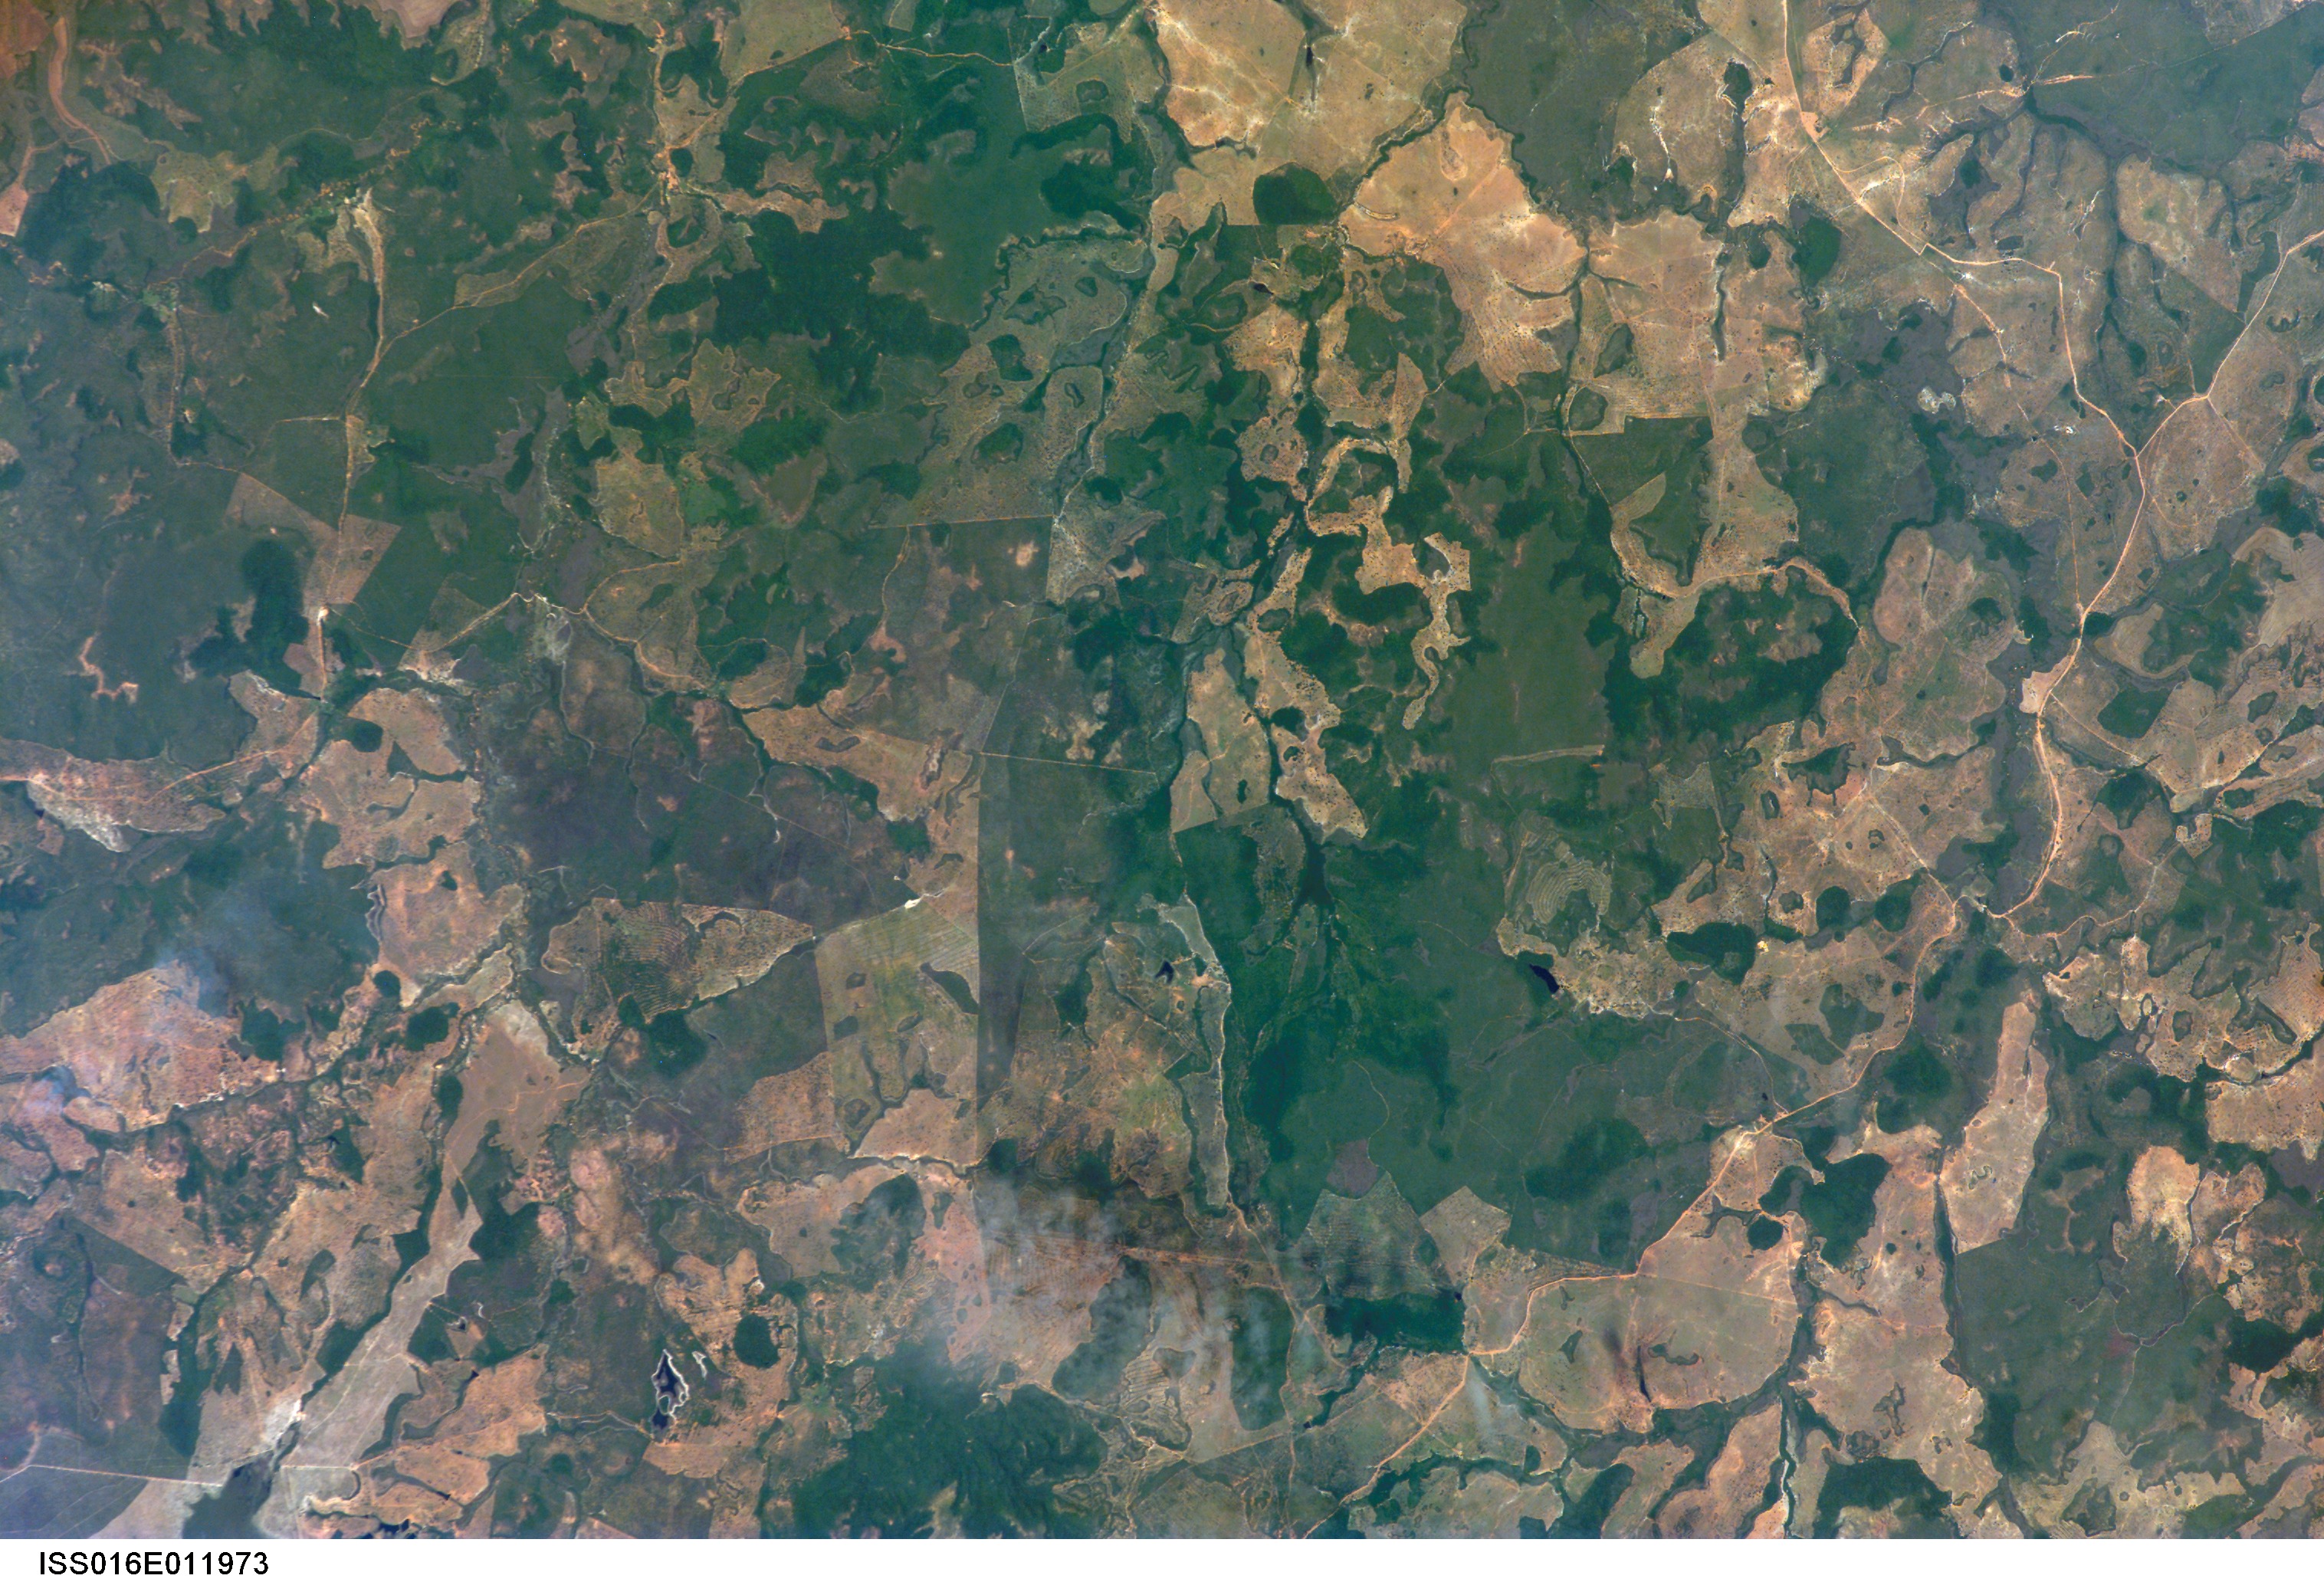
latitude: -17.4
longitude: -53.5
